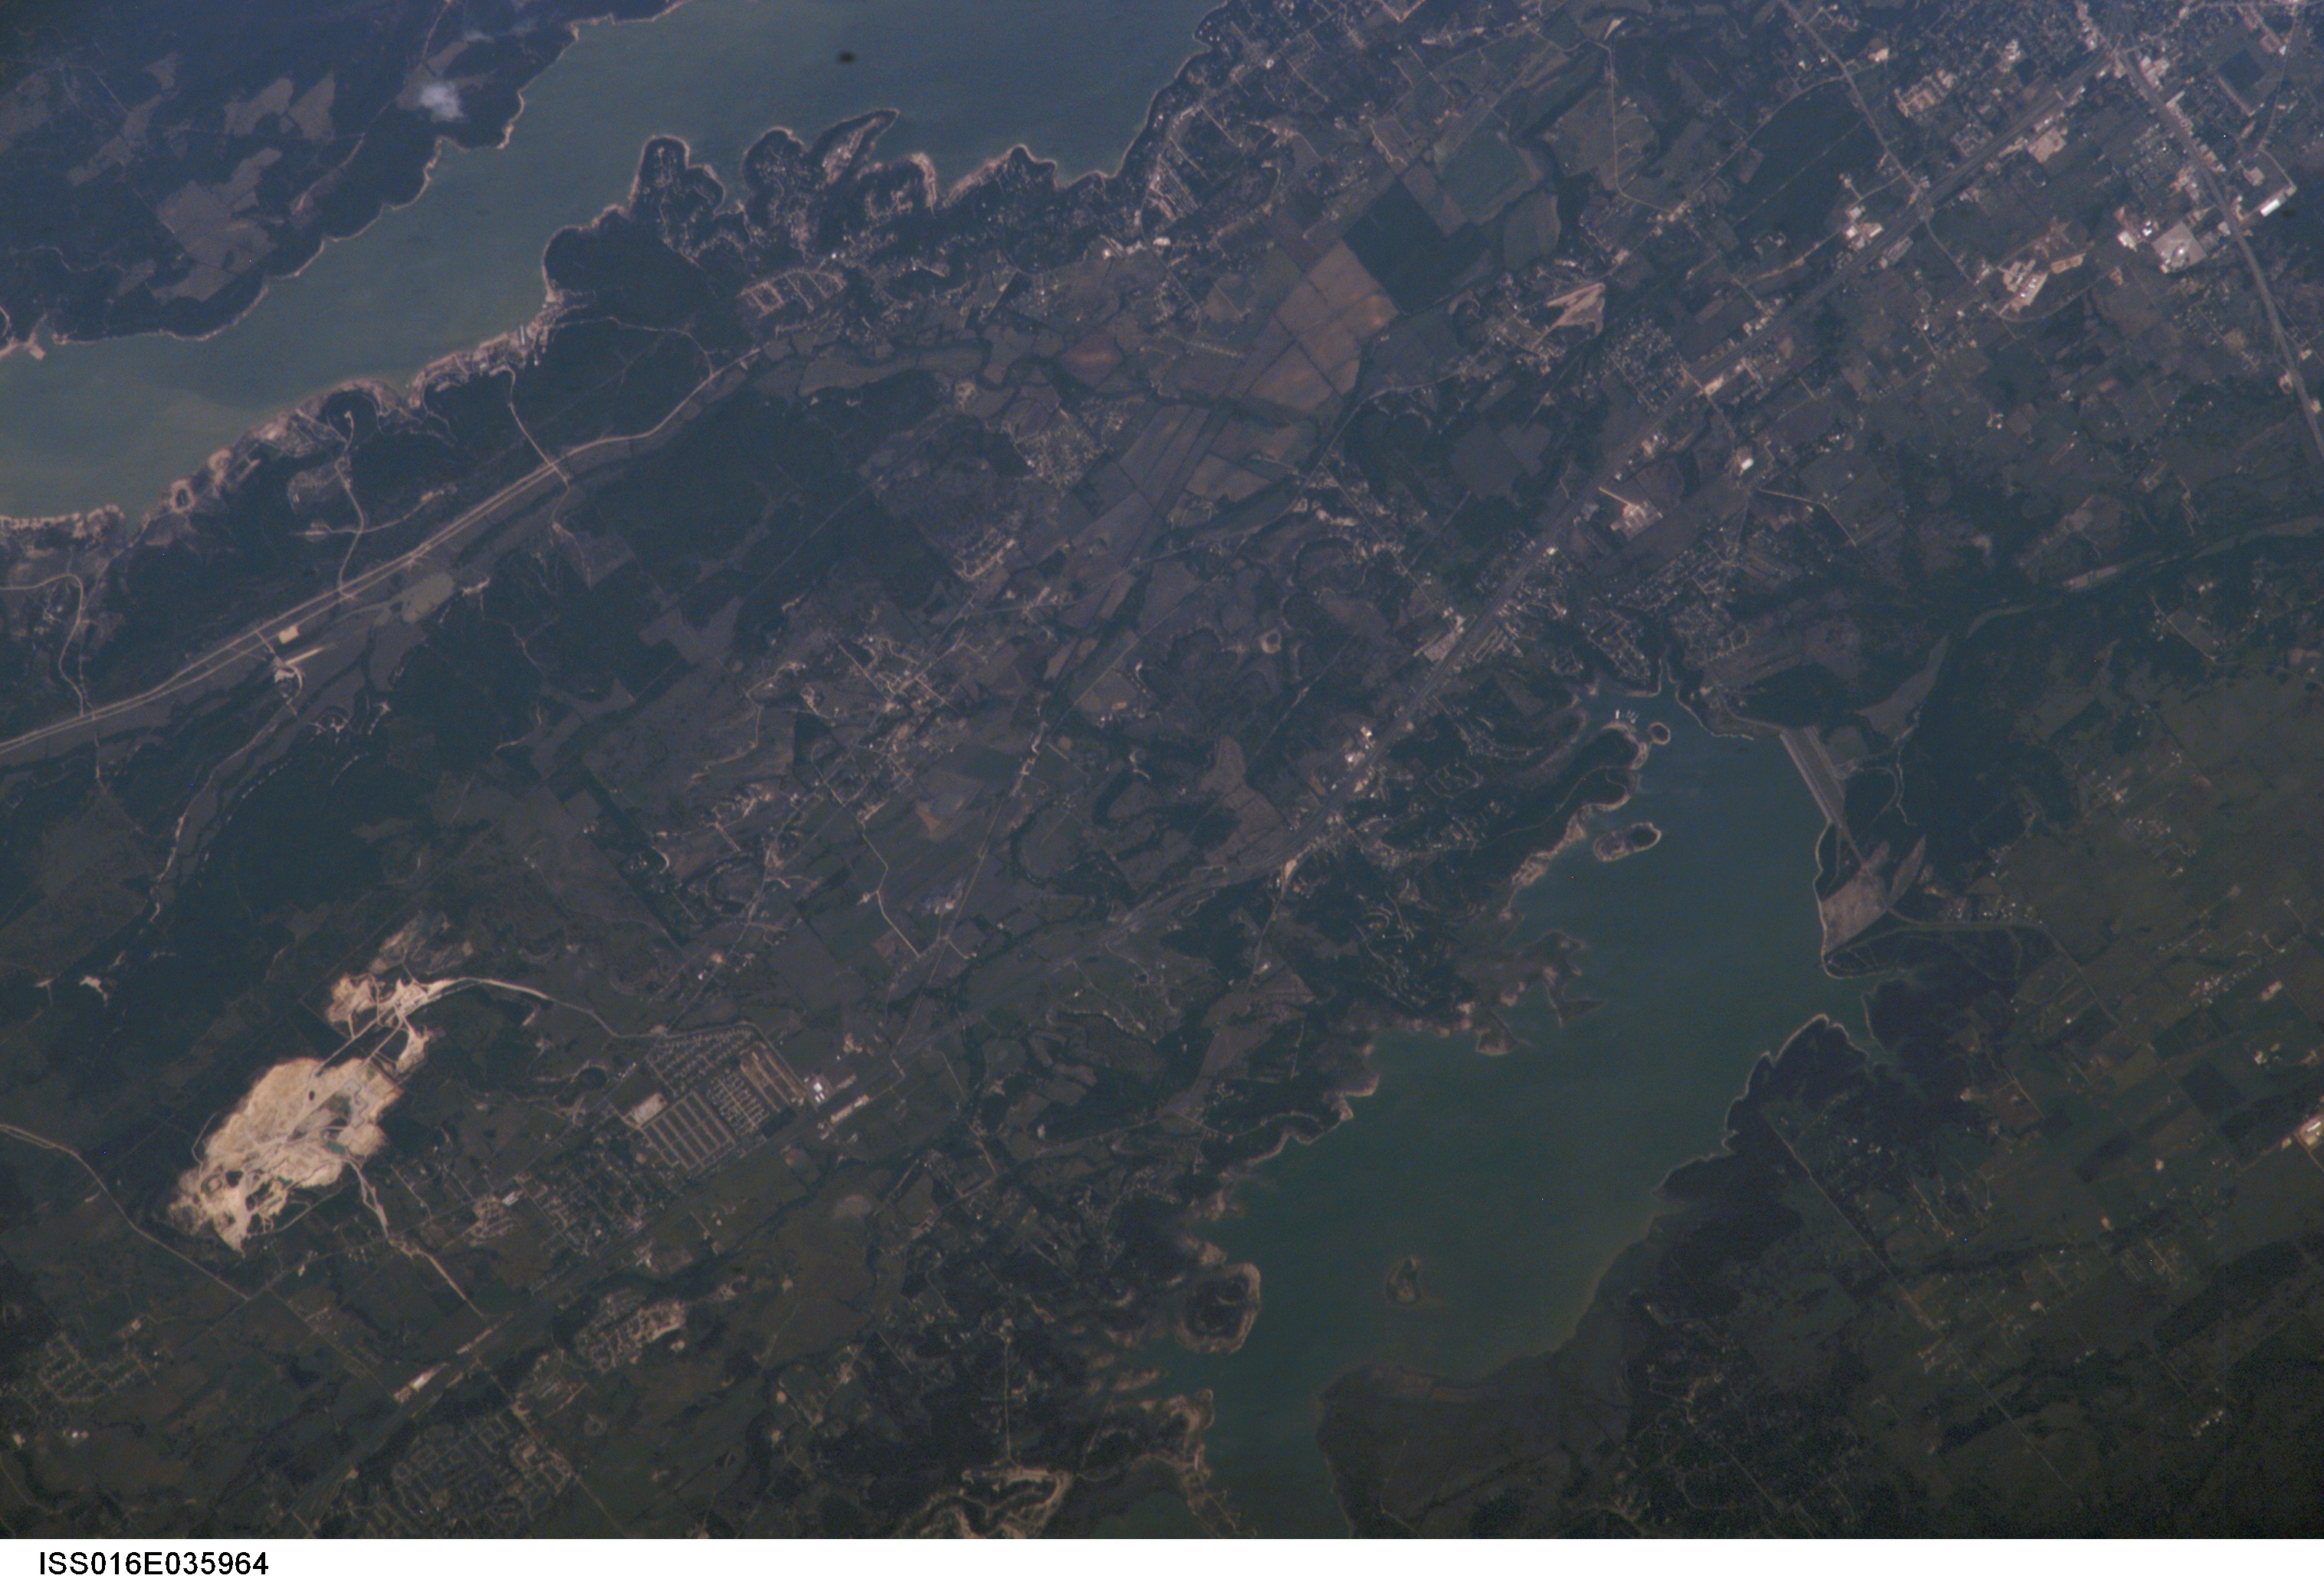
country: USA-TEXAS
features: NOLANVILLE, BELTON LAKE, ROADS
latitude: 31.1
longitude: -97.5
